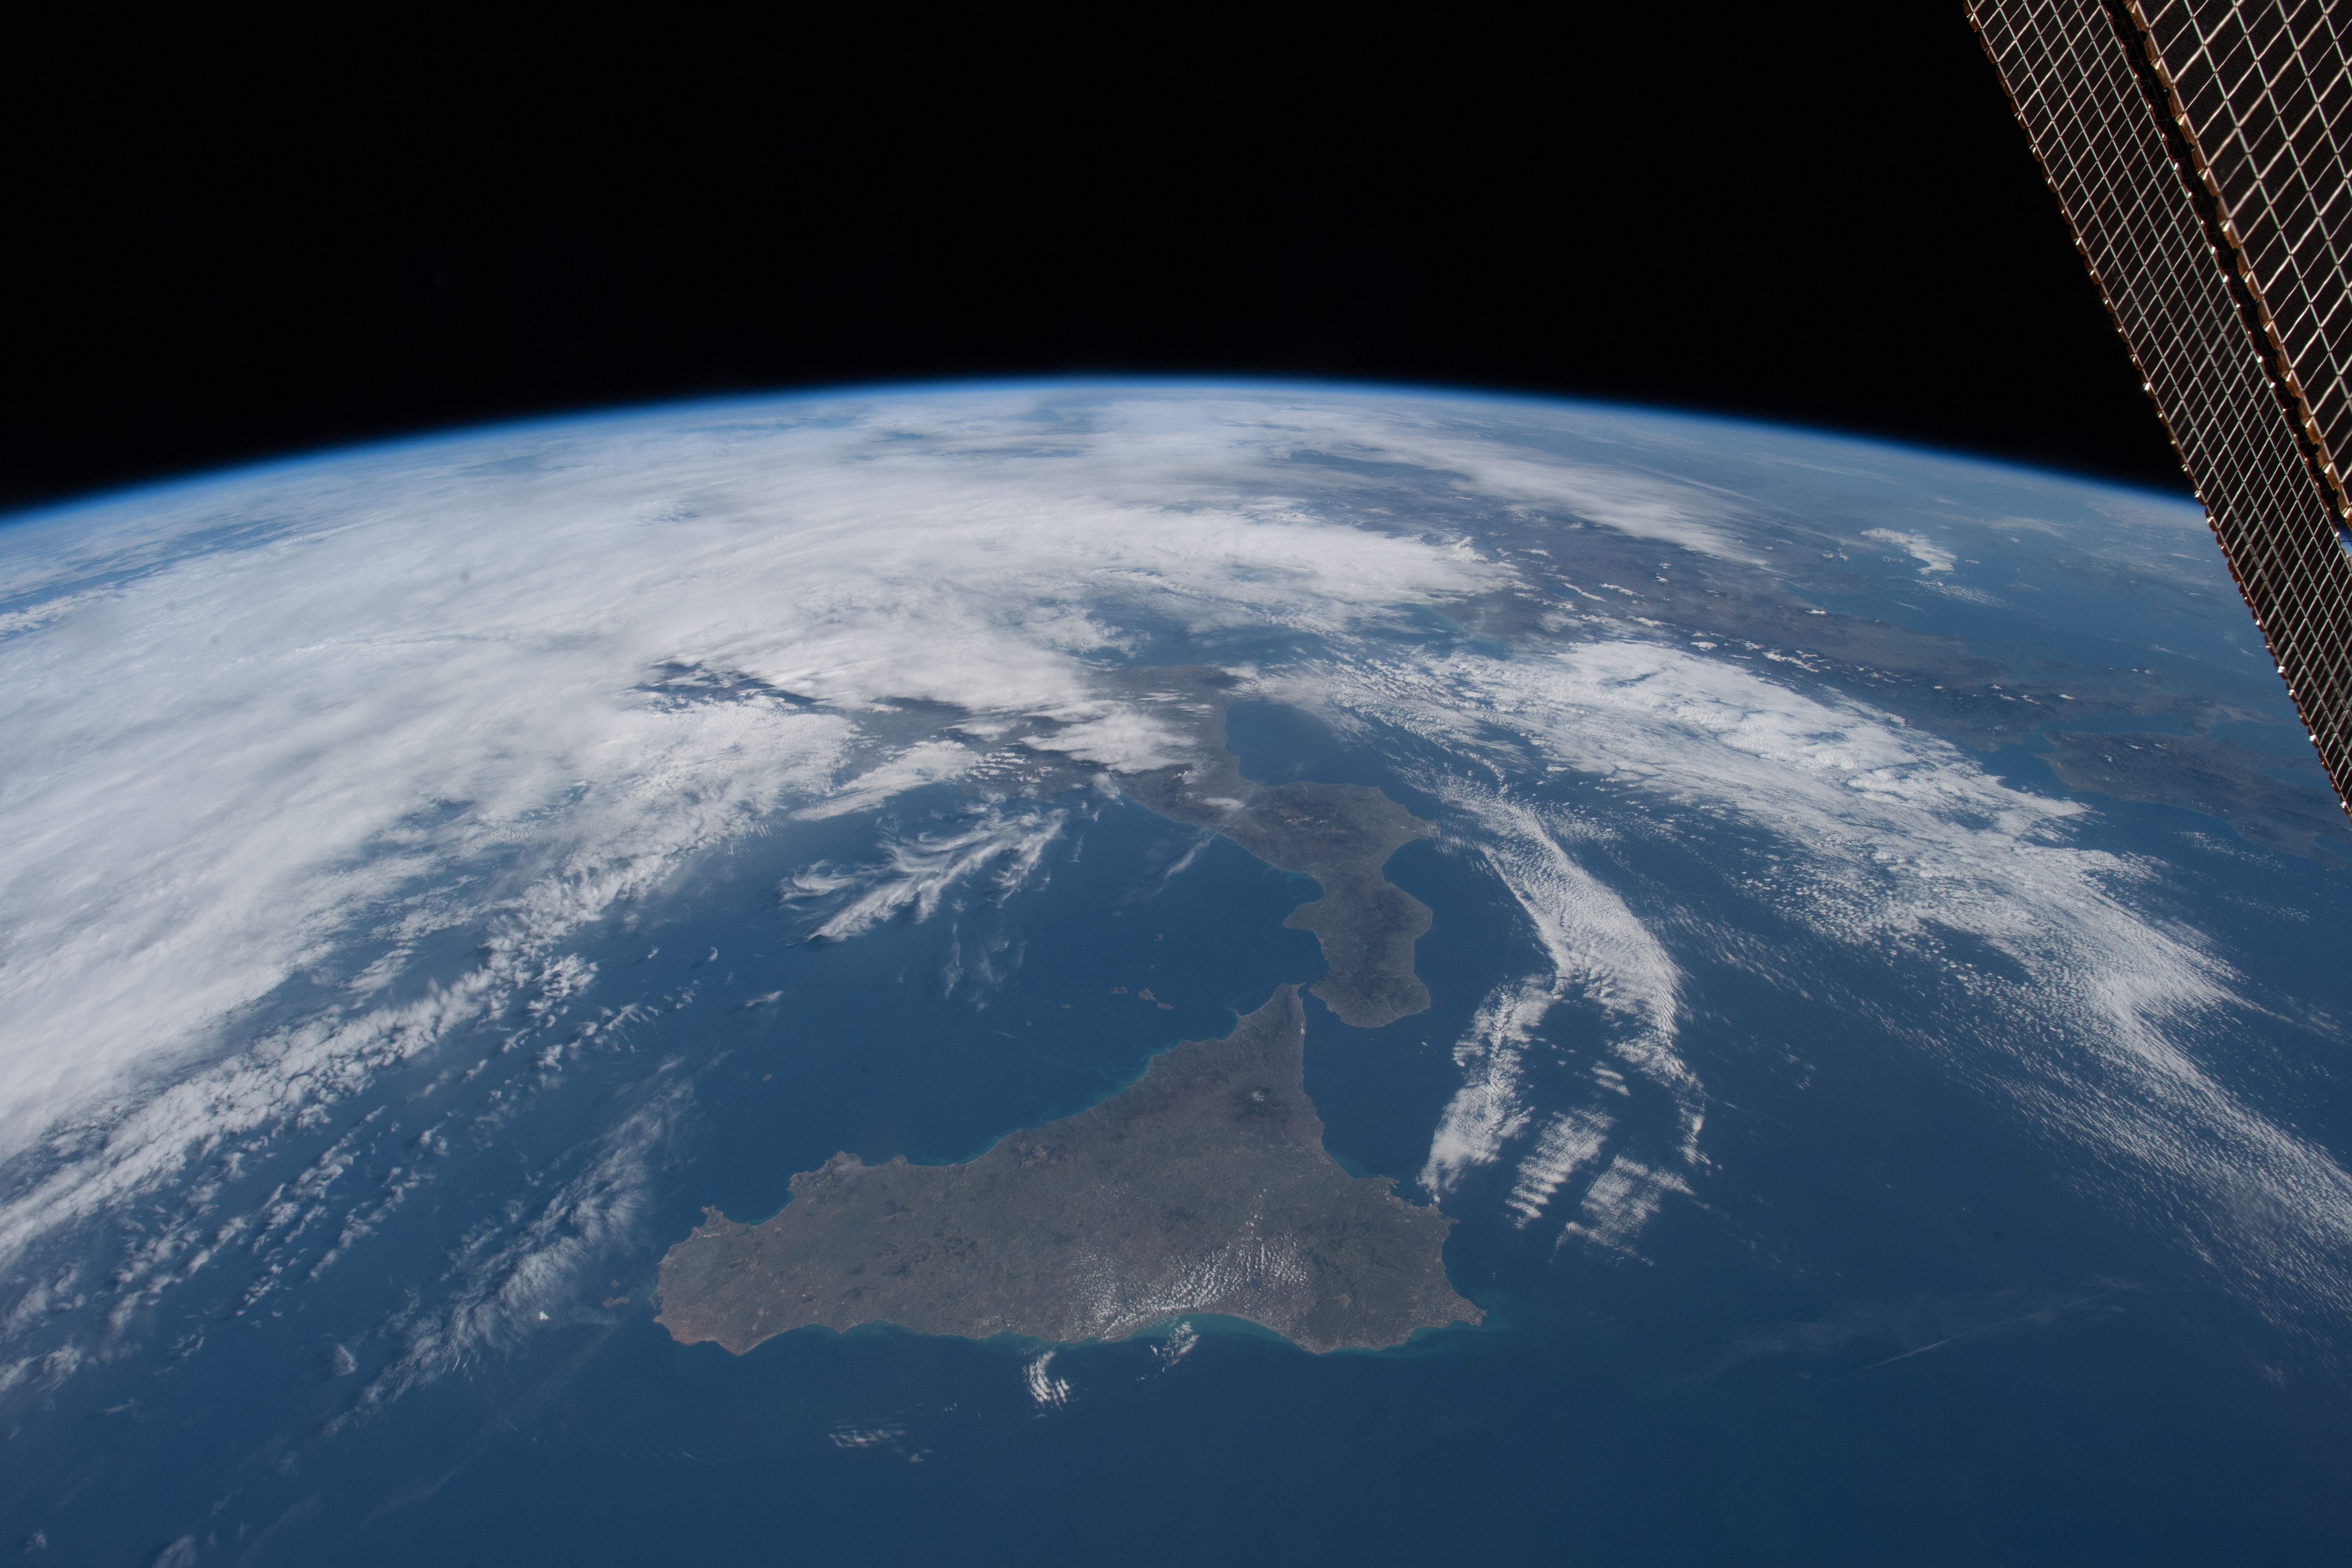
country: ITALY
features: SICILY, MOUNT ETNA, MEDITERRANEAN SEA, TYRRHENIAN SEA, IONIAN SEA, NEBRODI MOUNTAINS, STROMBOLI, MESSINA STRAIT, APENNINES, AEOLIAN ISLANDS, GULF OF TARANTO, MOUNT VESUVIUS
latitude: 39.5
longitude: 16.0
